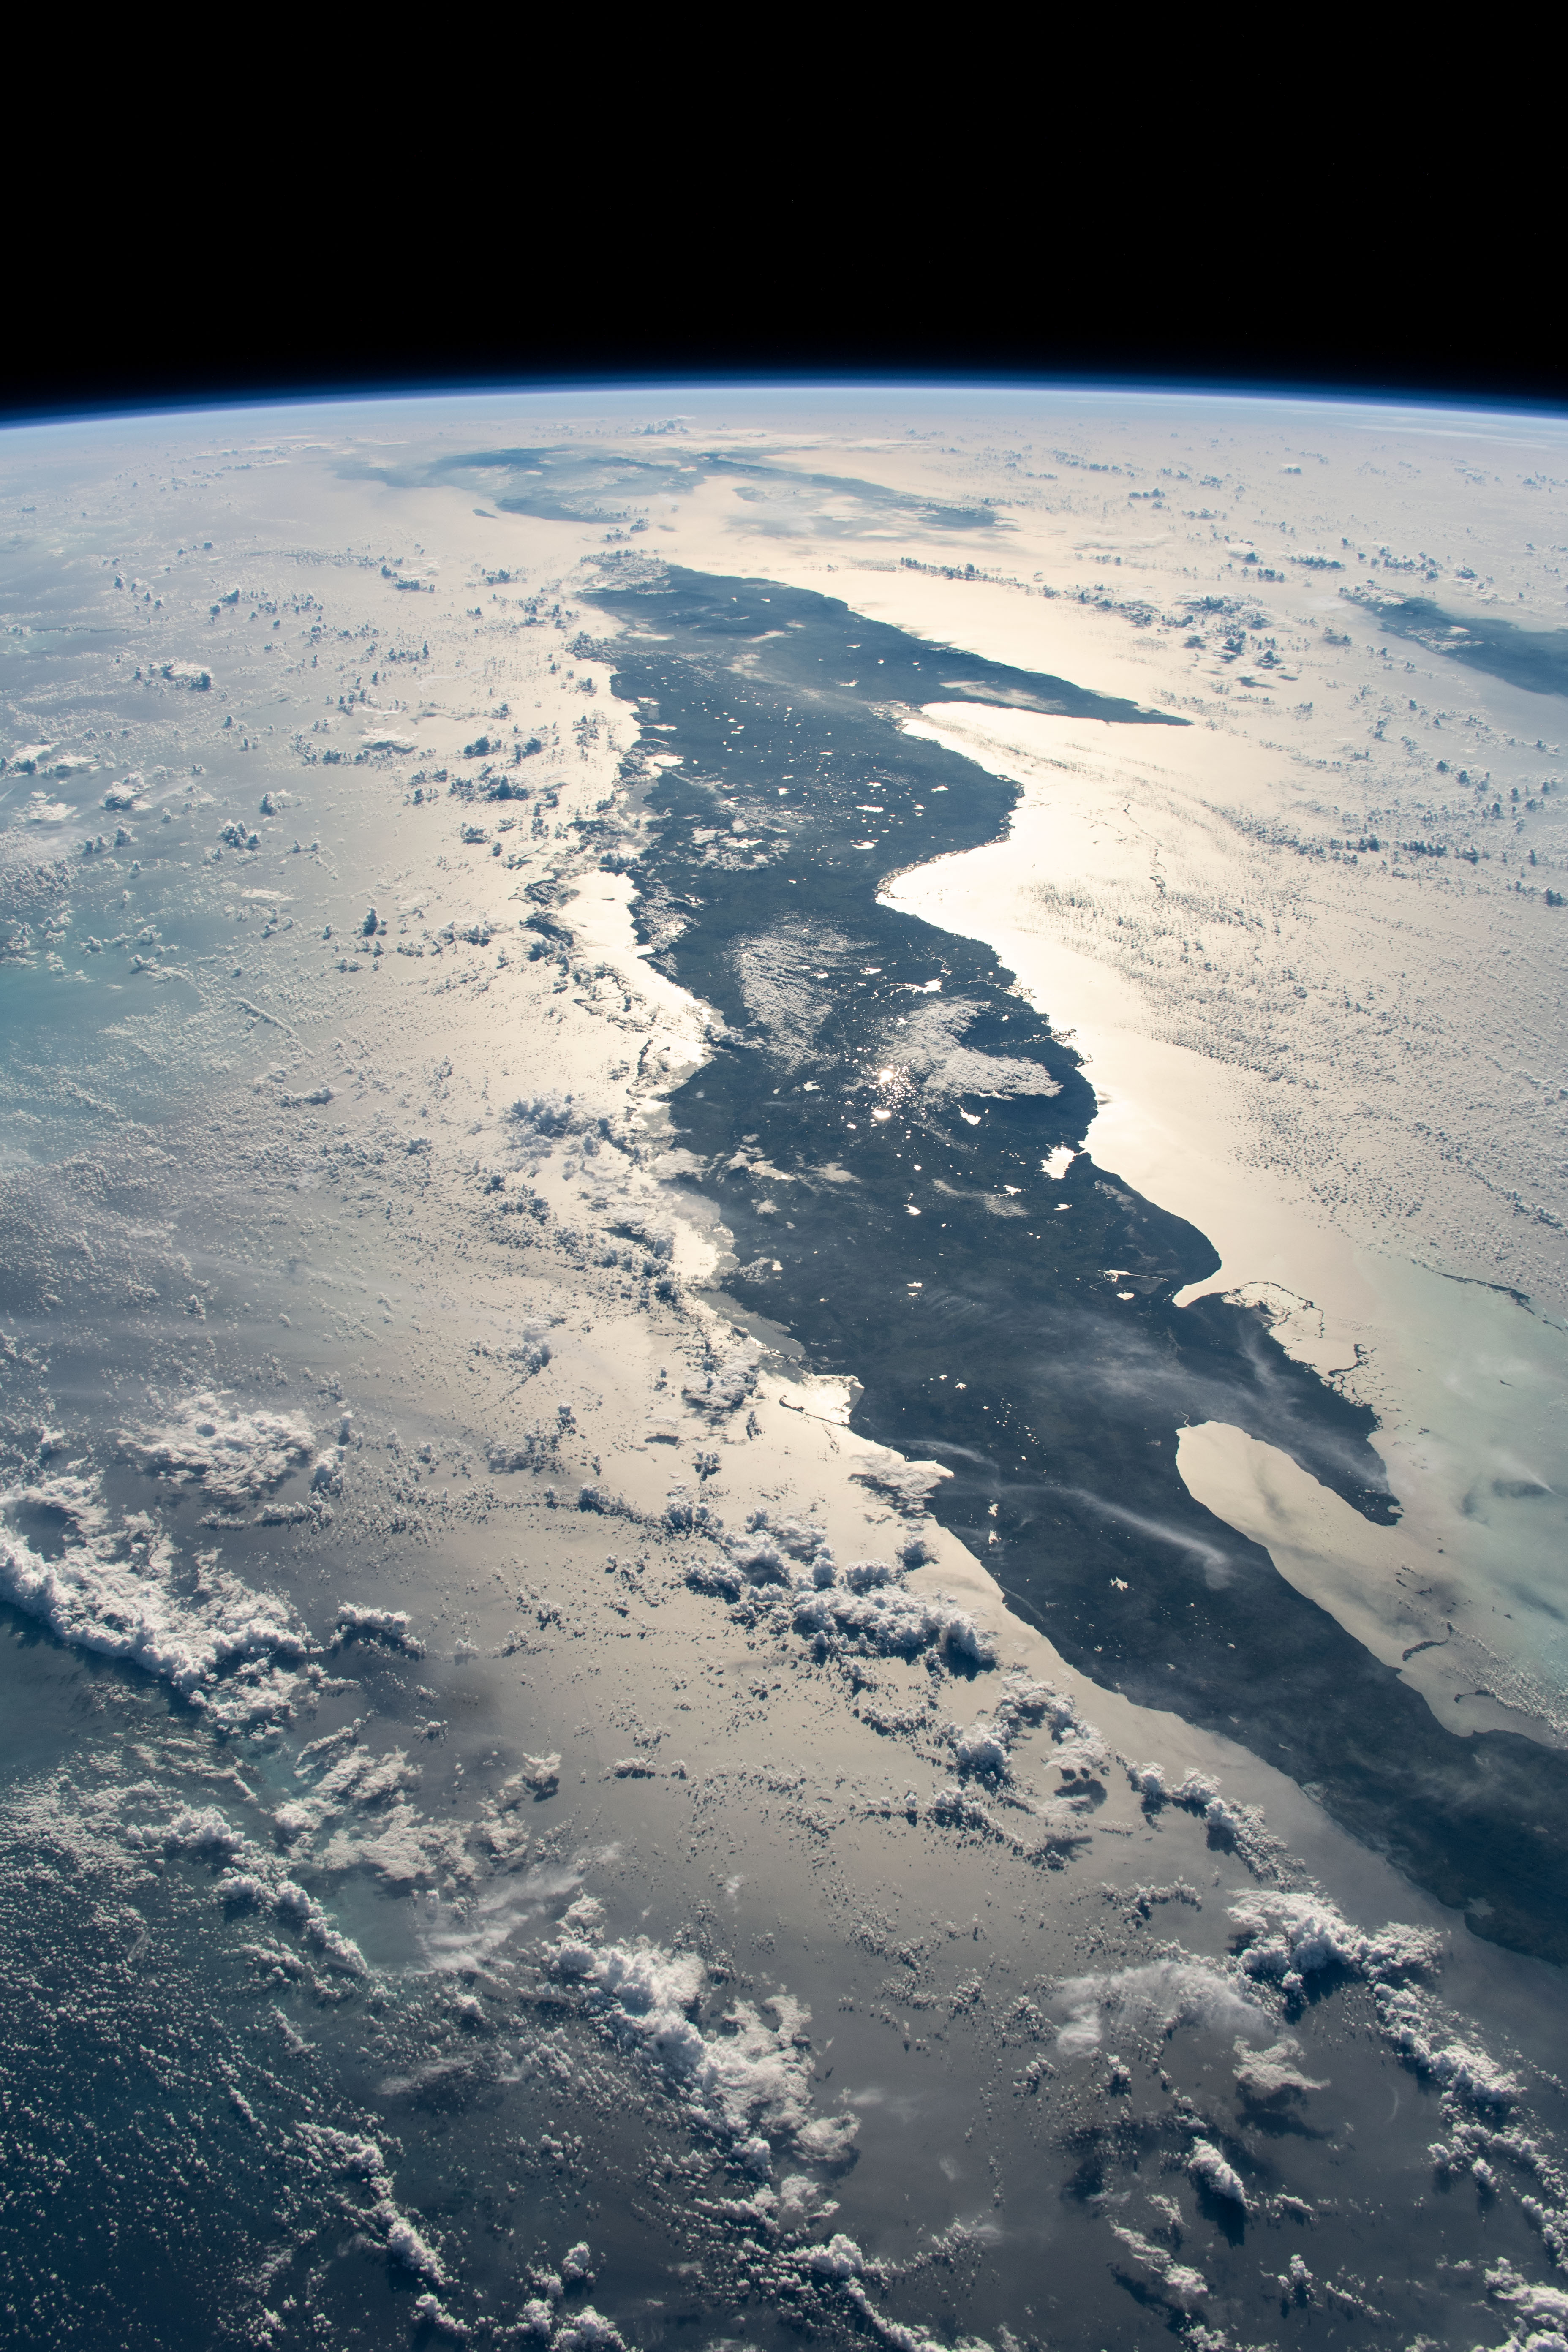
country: CUBA
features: CUBA
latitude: 22.5
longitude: -80.5
